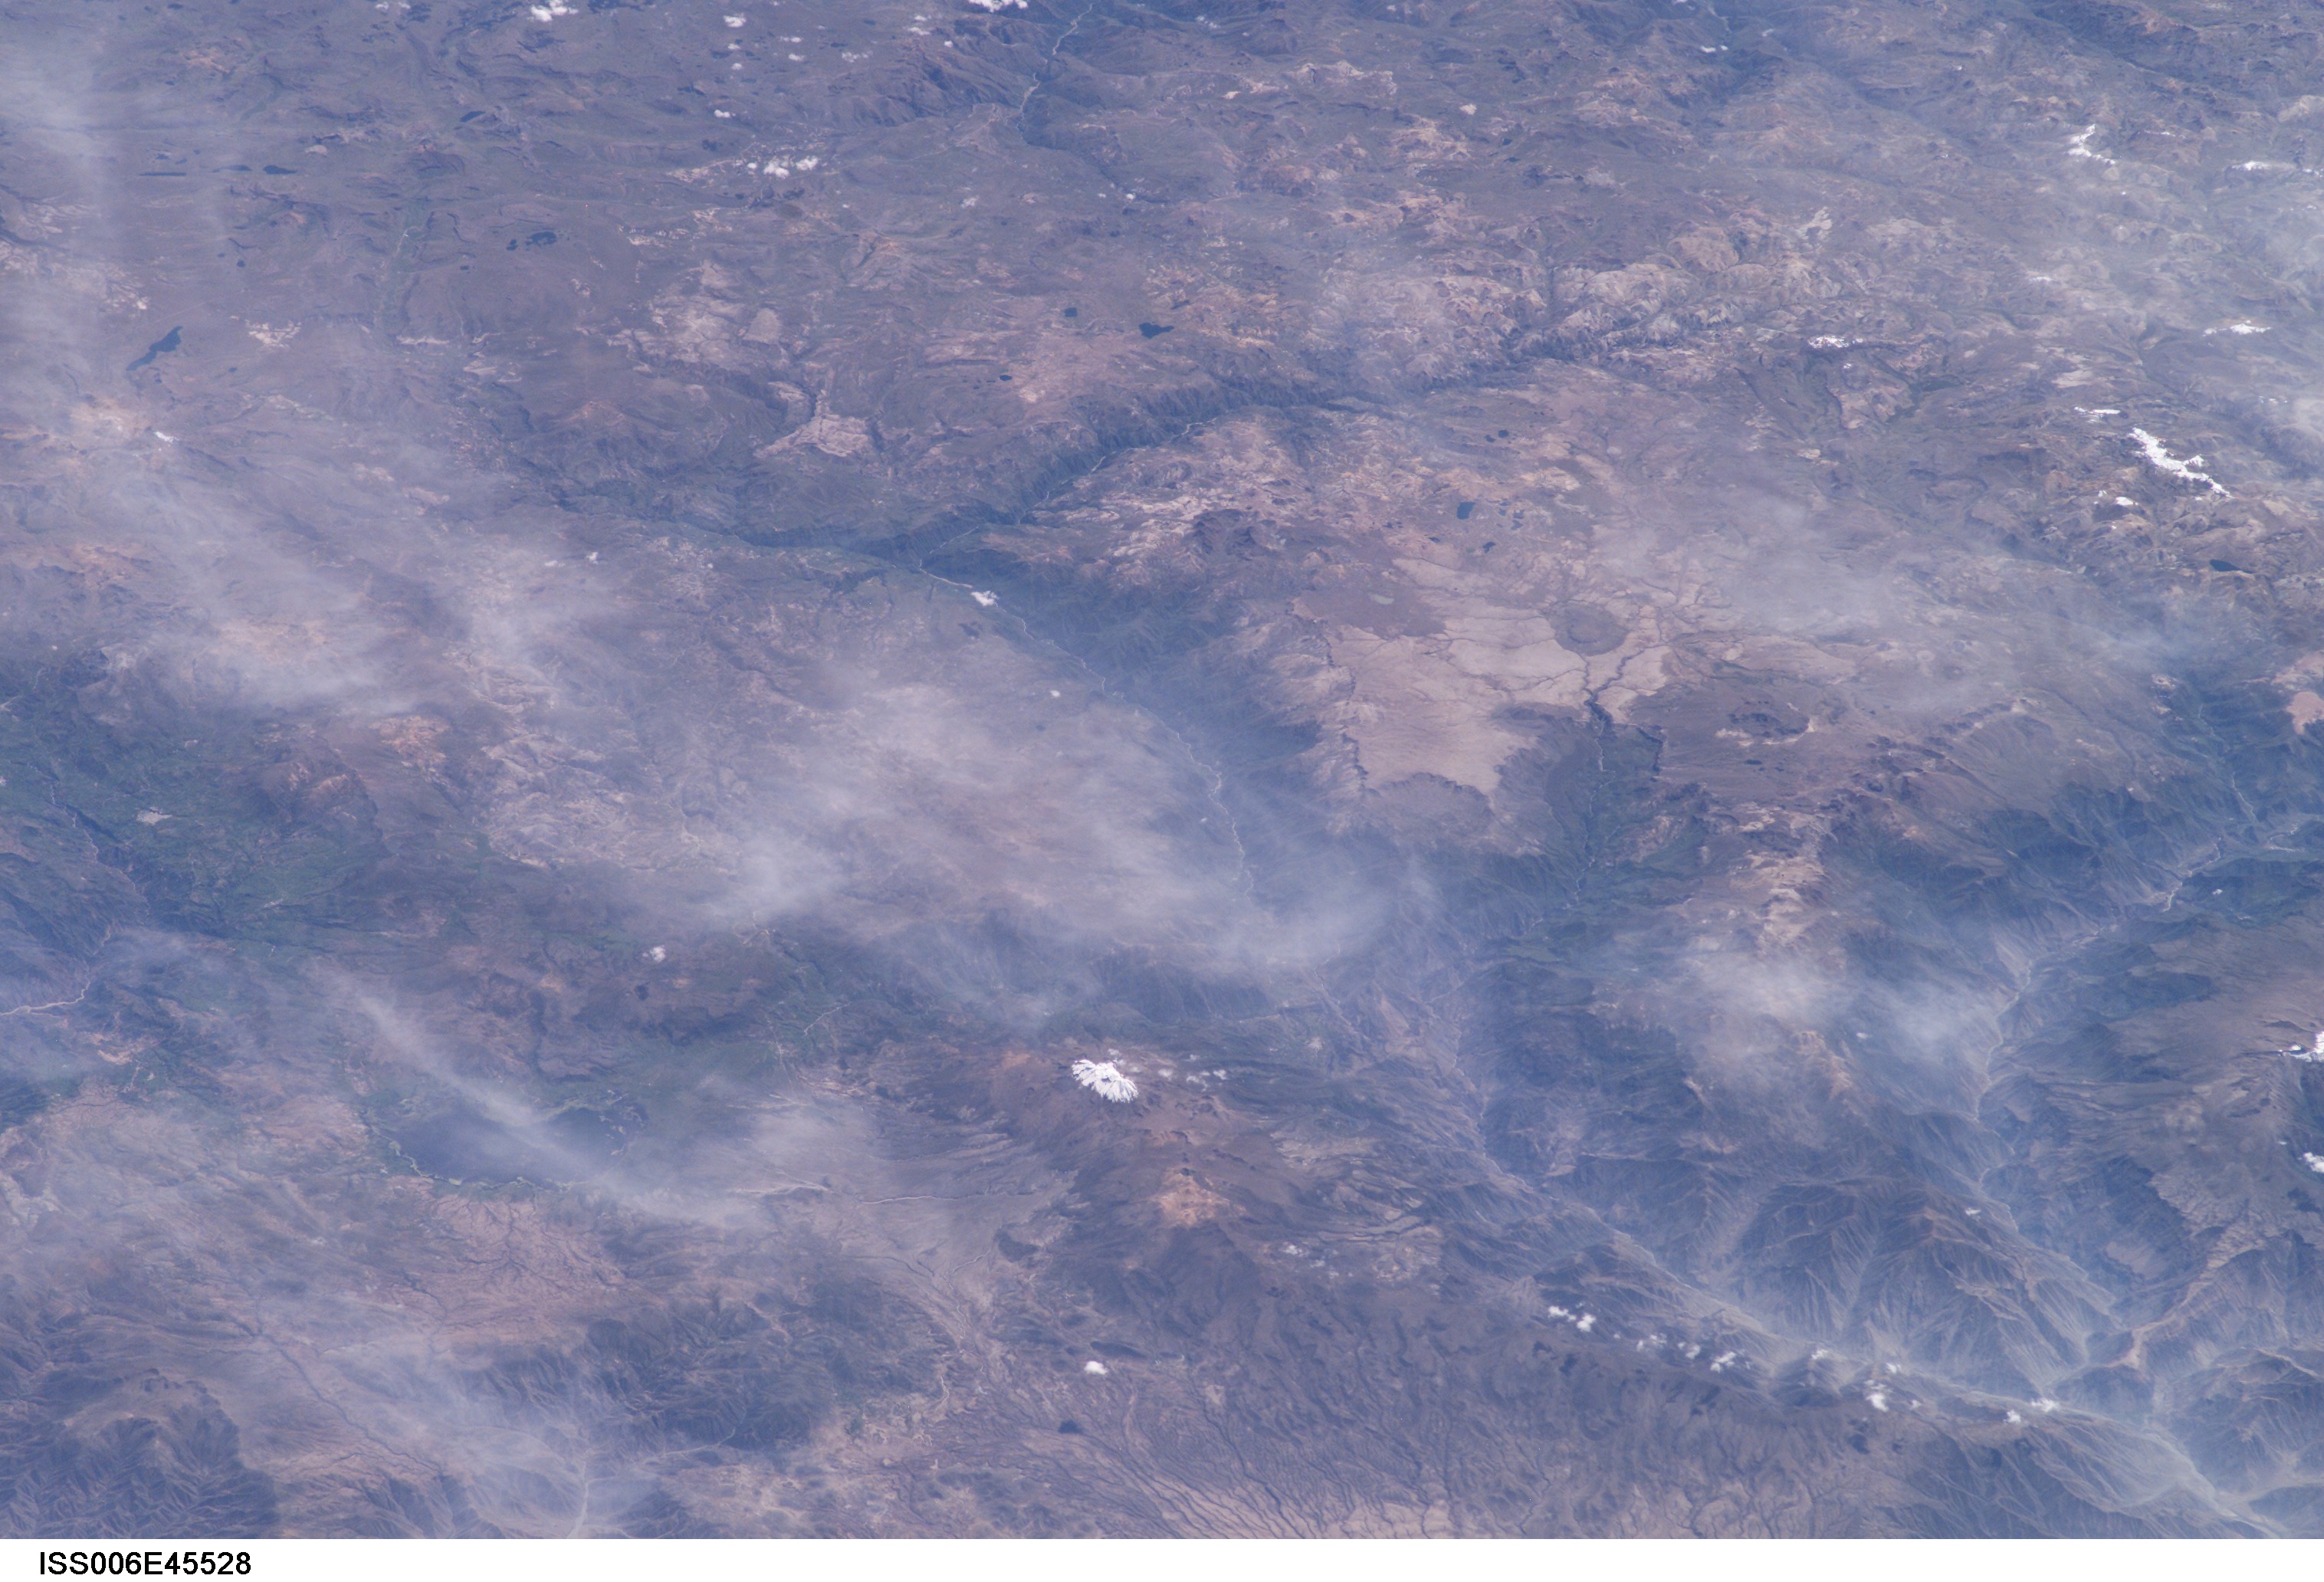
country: PERU
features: NEVADA SARA SARA, HAZE
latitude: -15.0
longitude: -73.5
